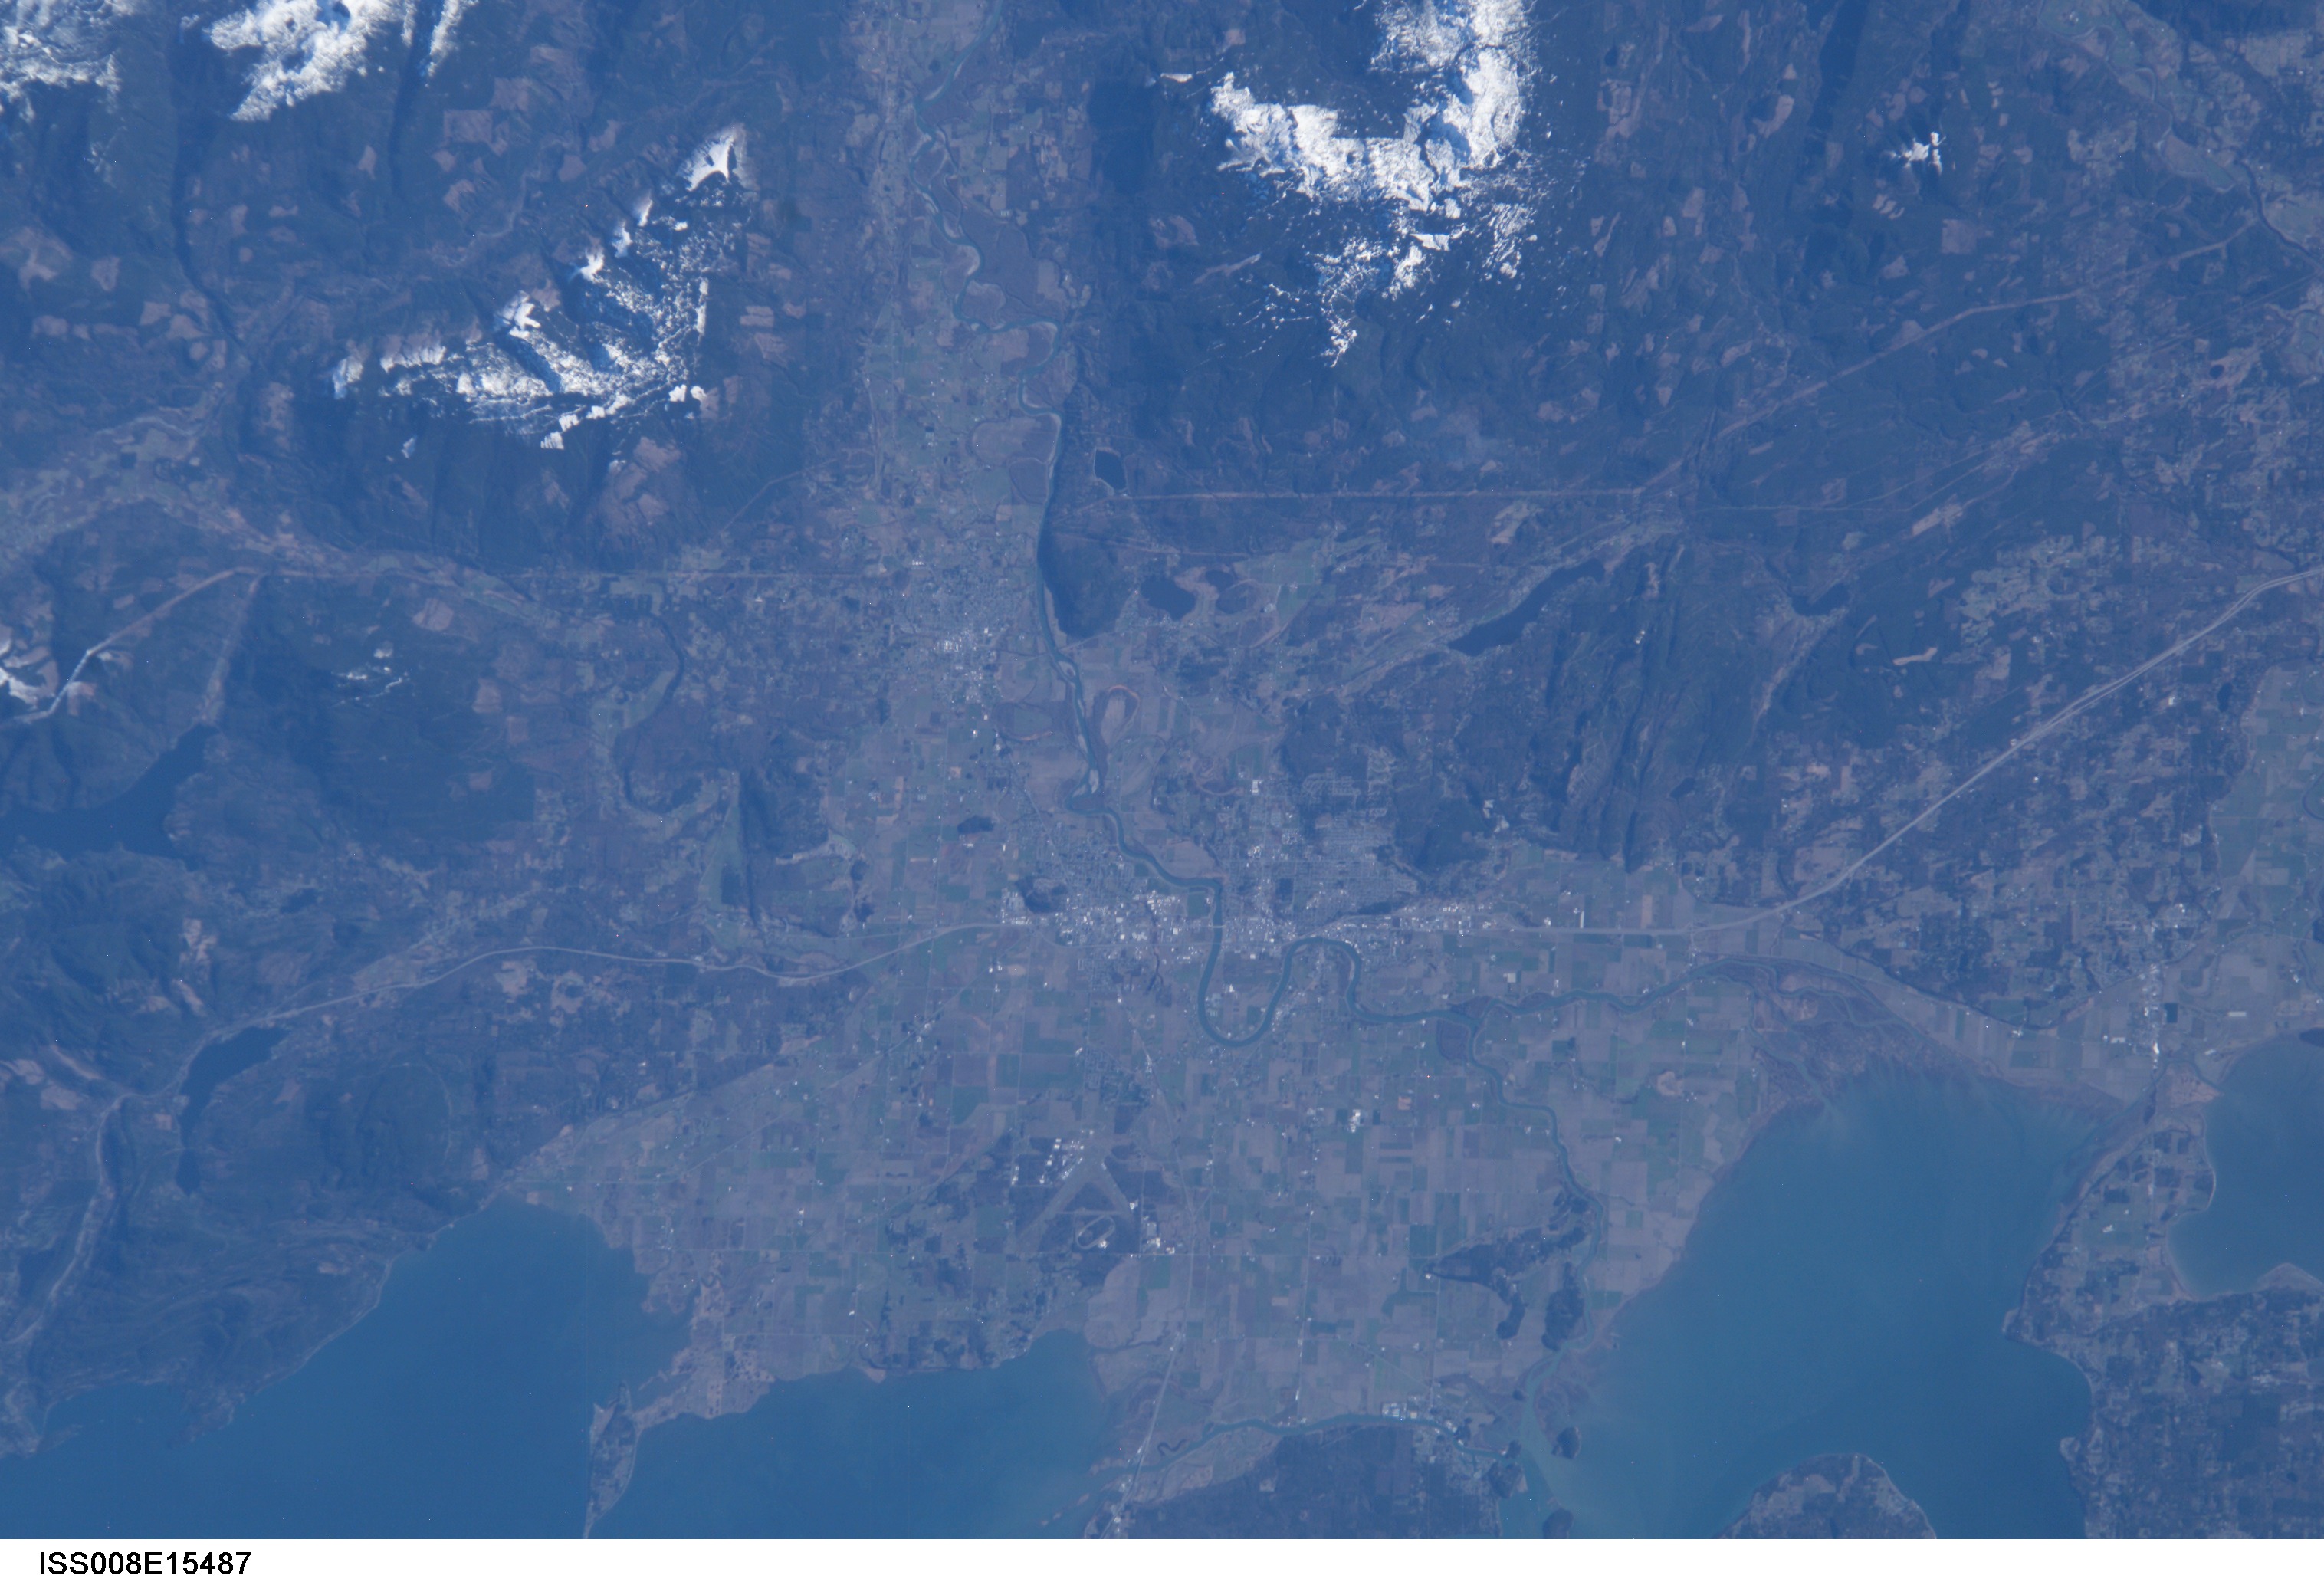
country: USA-WASHINGTON
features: BURLINGTON, AGR., FOREST, MOUNTAINS
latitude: 48.5
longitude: -122.5
